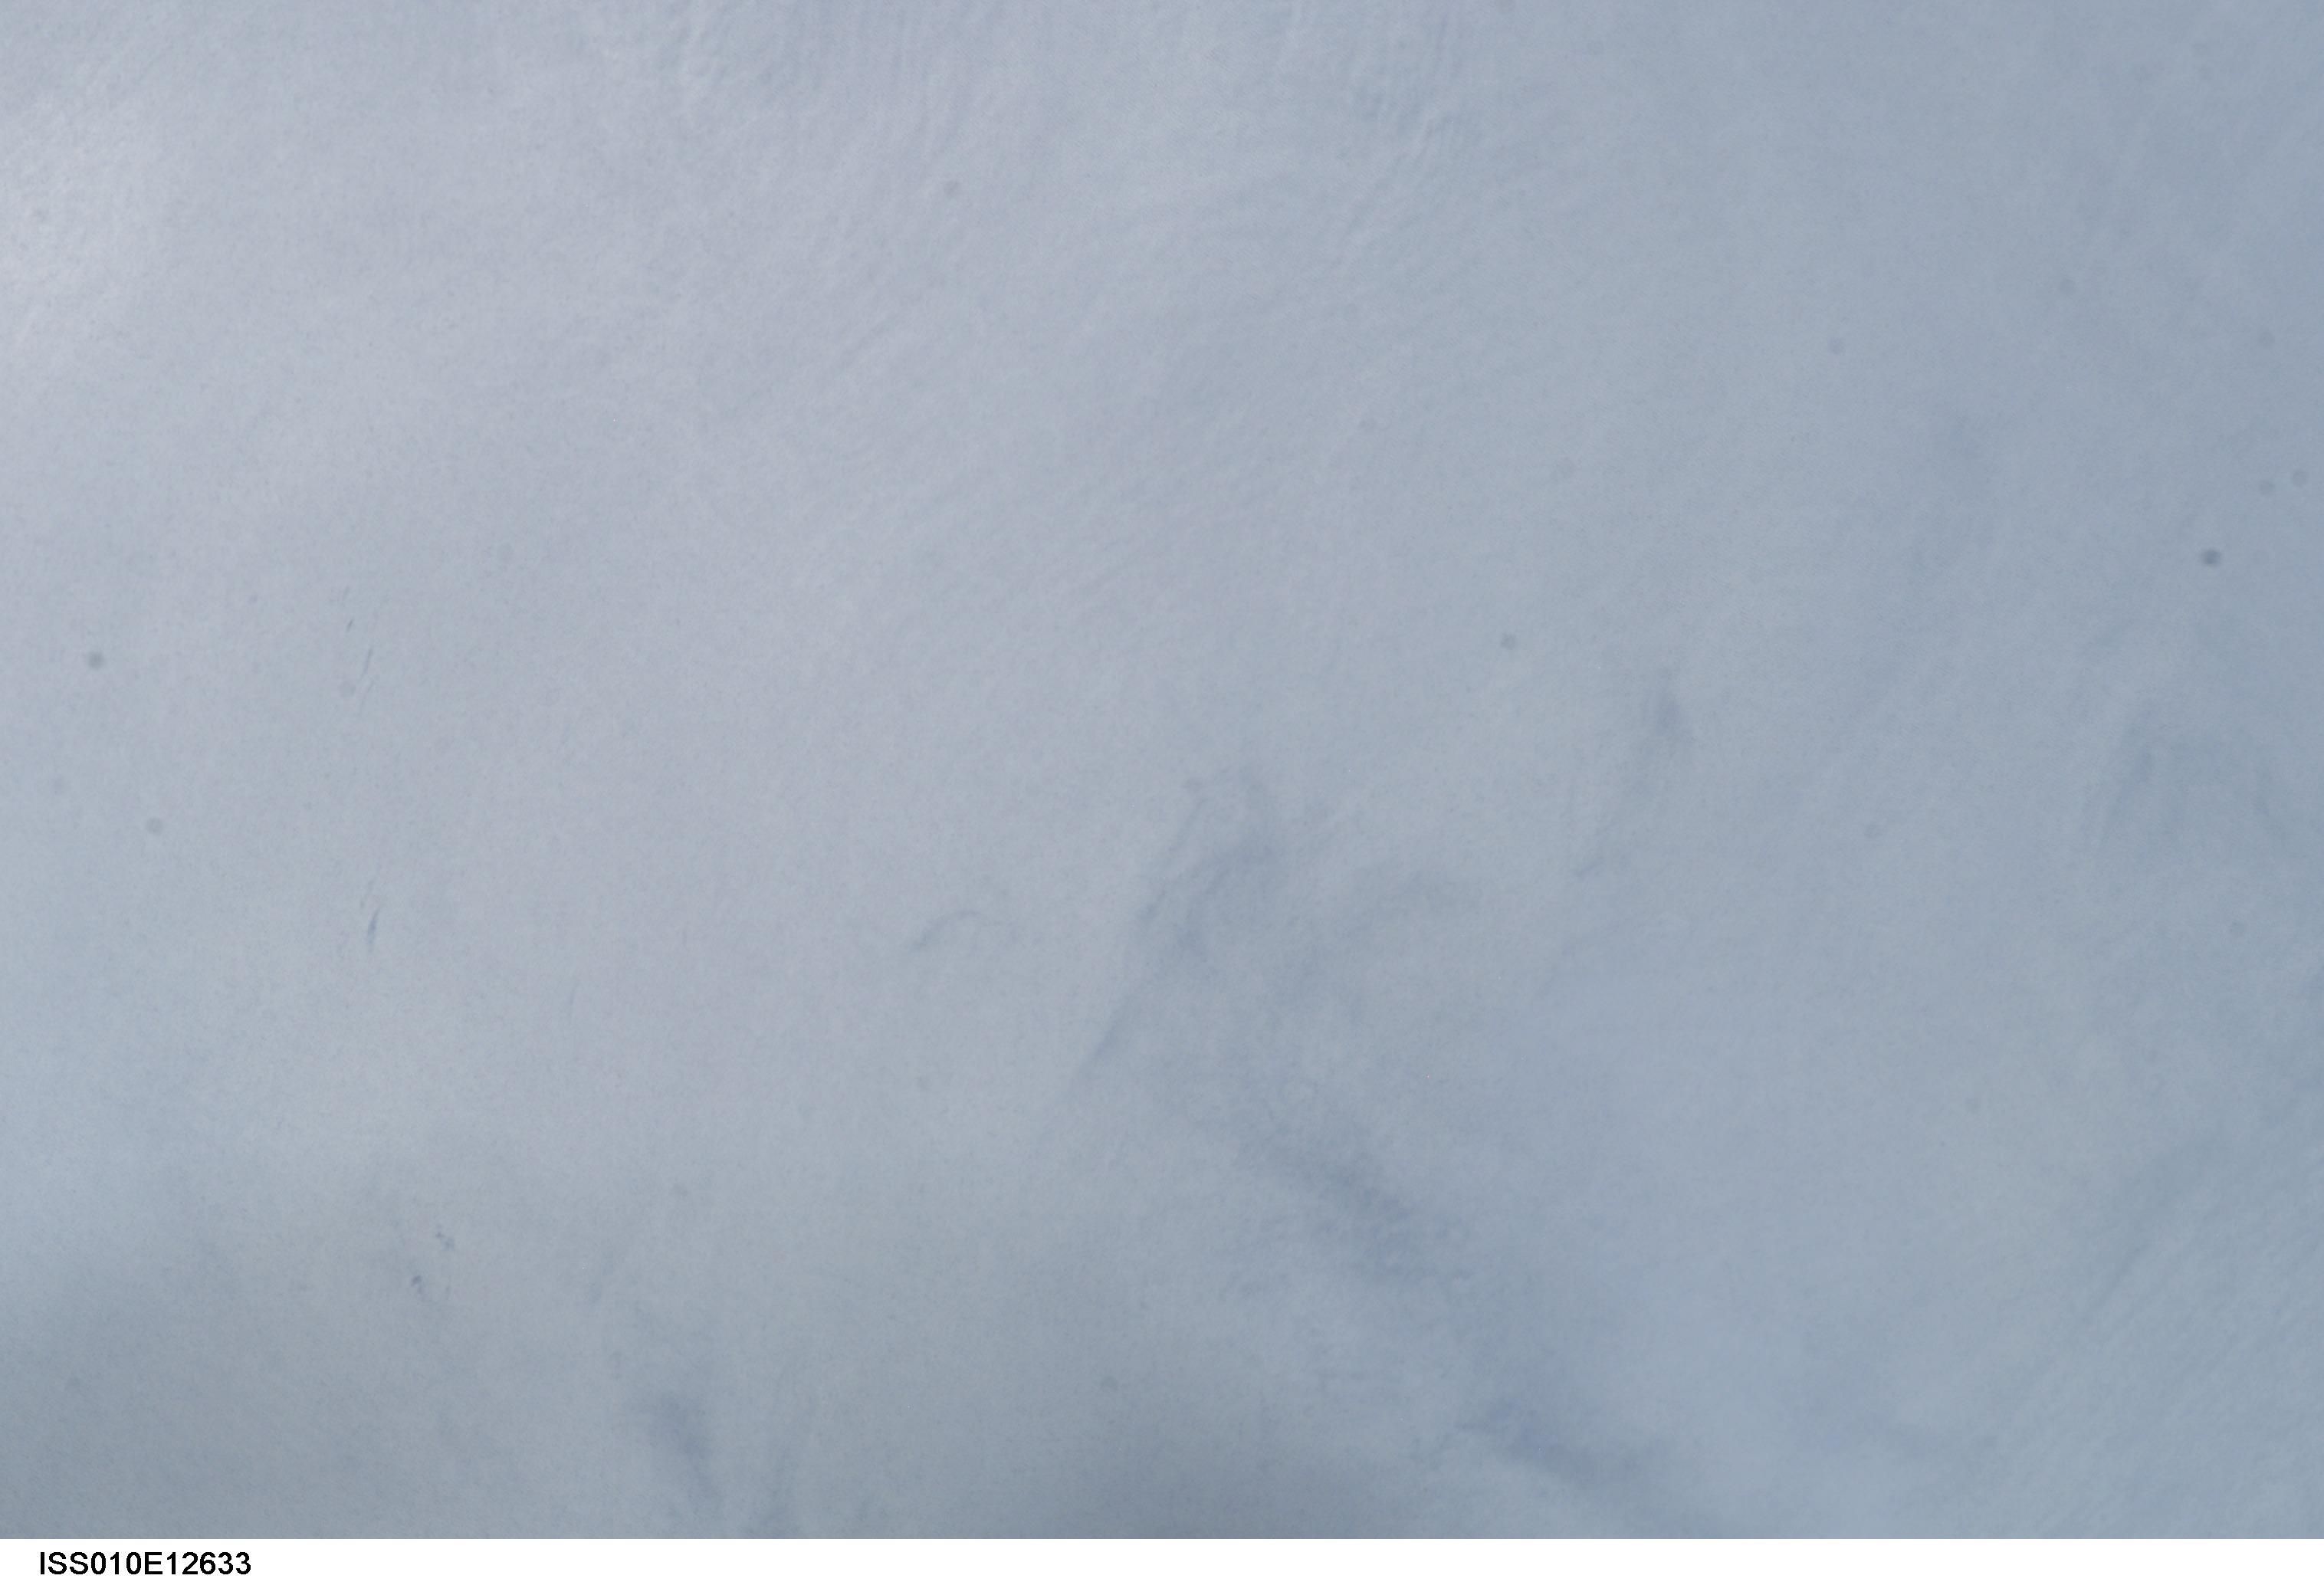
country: ATLANTIC OCEAN
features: SUNGLINT, INTERNAL WAVES
